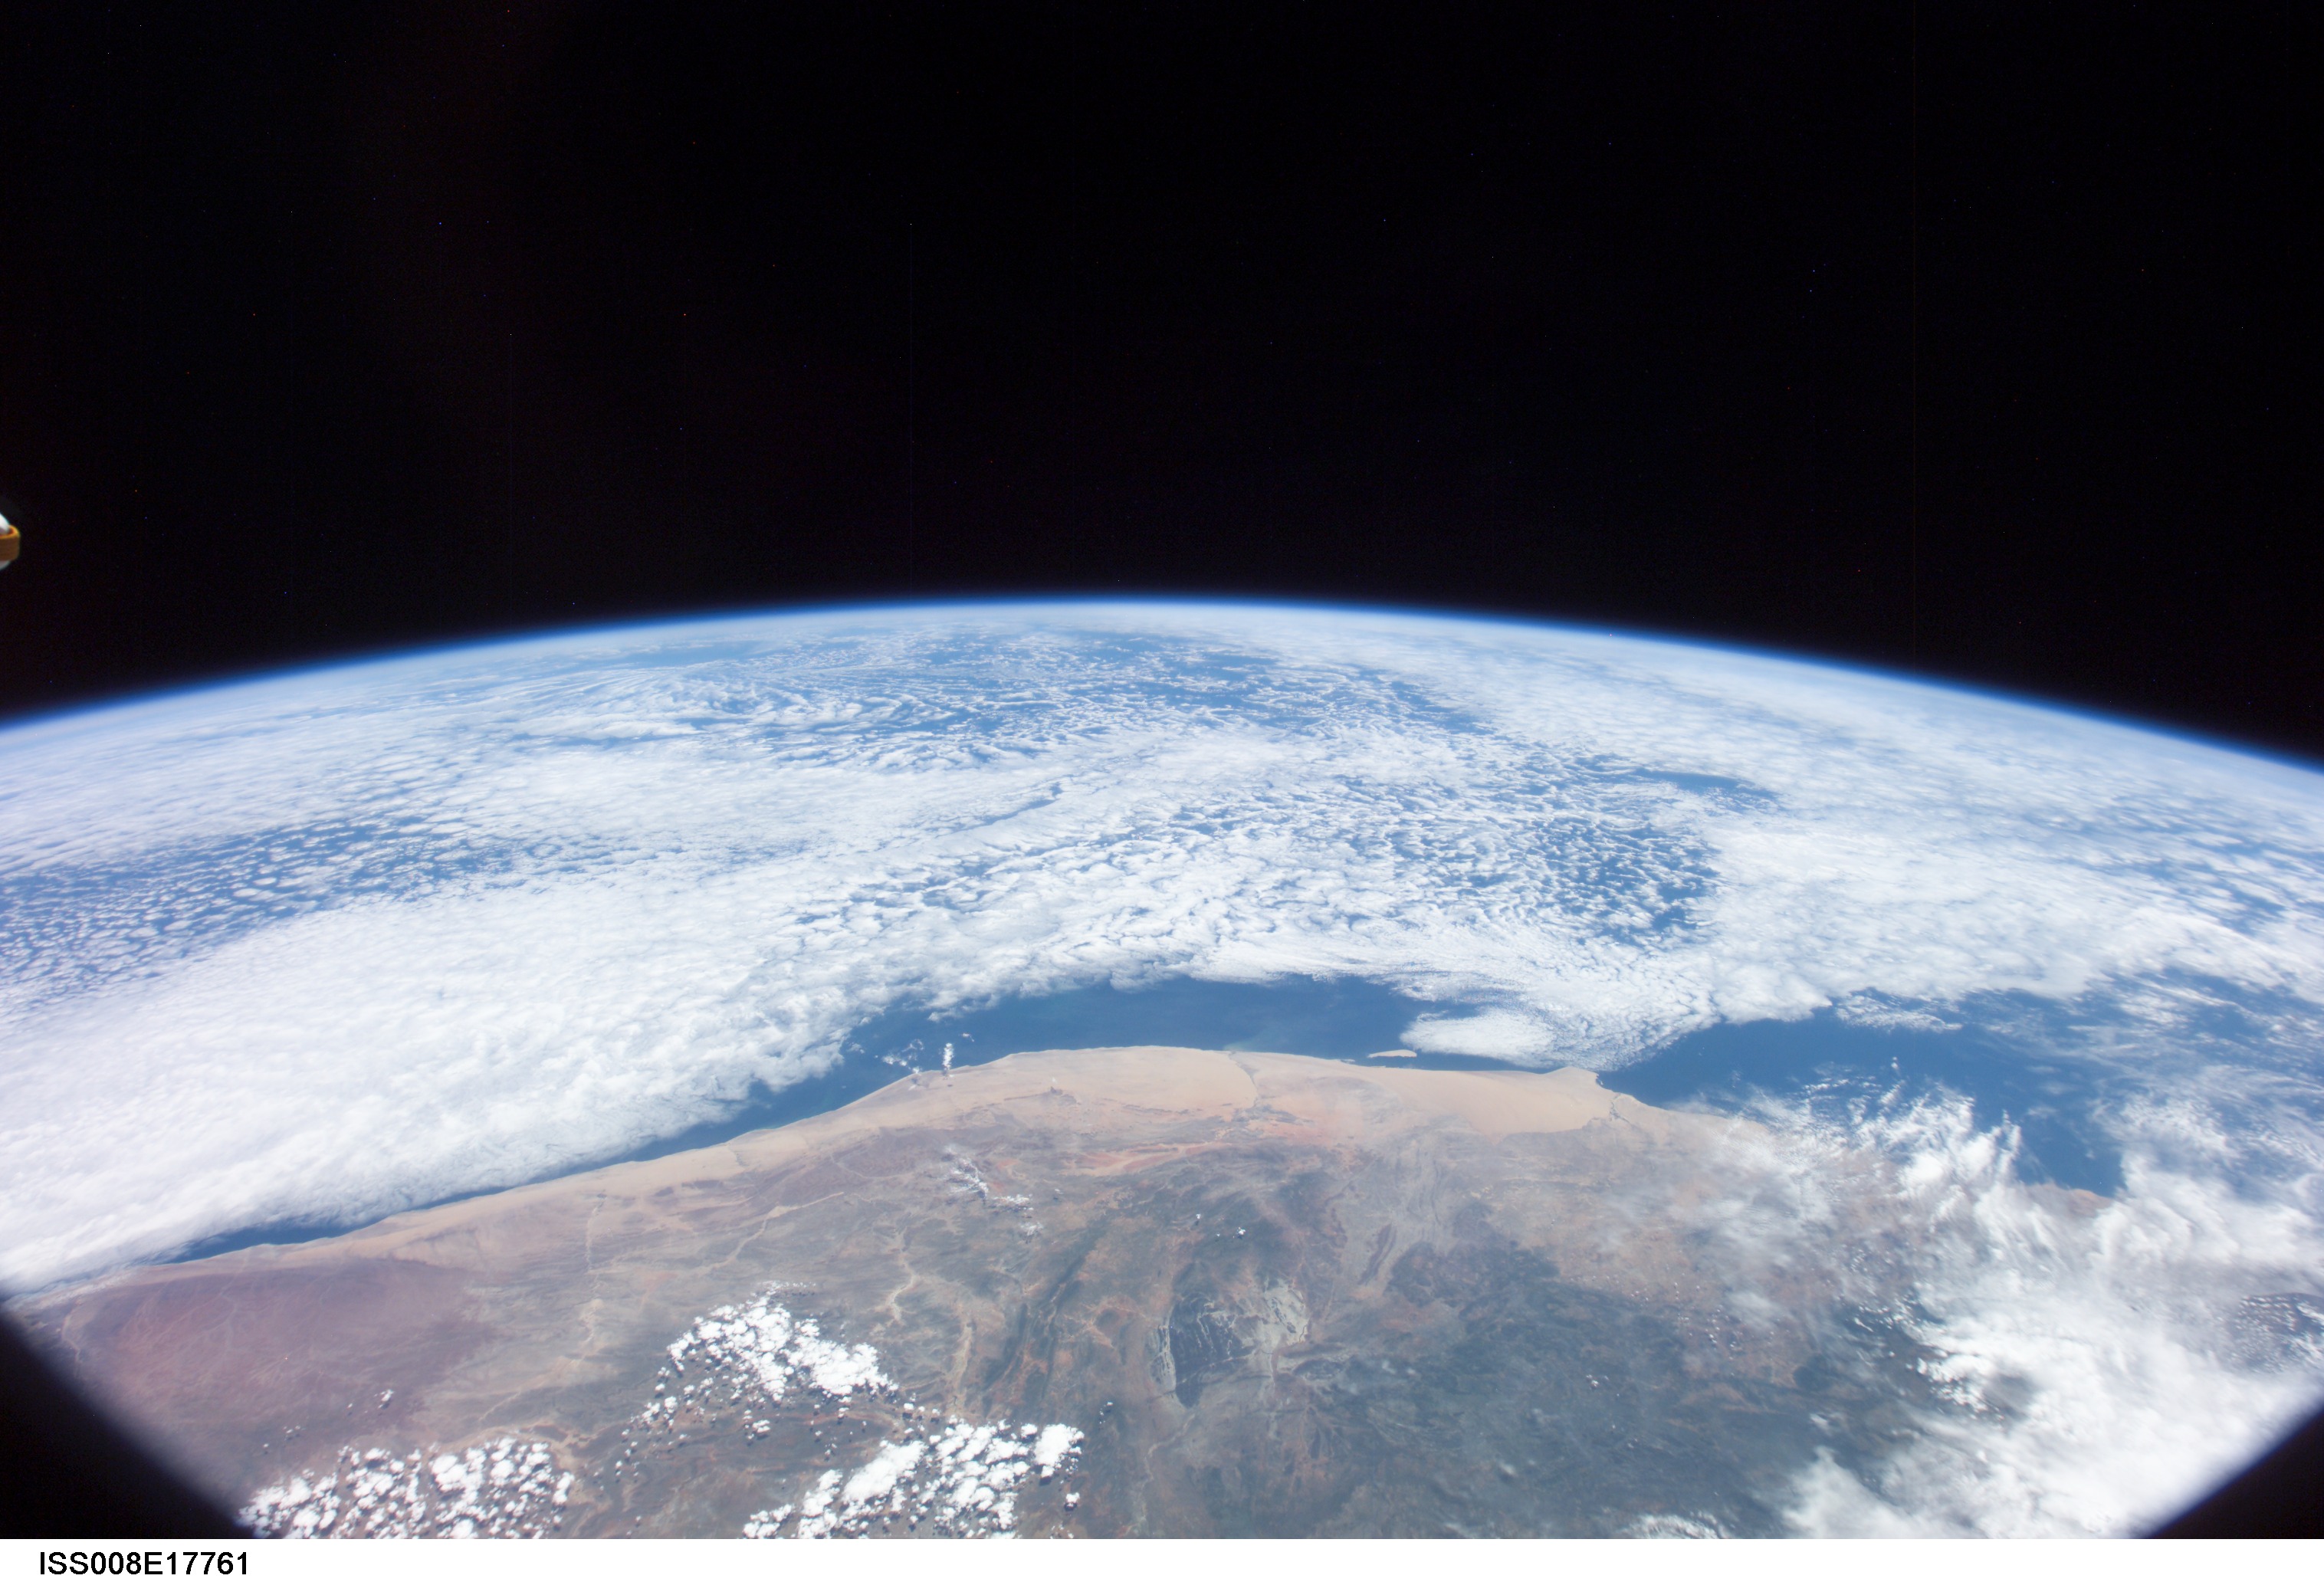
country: ANGOLA
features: S. ATLANTIC O., KALAHARI DES., NAMIB DES., ATMOSPHERIC LIMB
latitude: -17.0
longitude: 12.0
